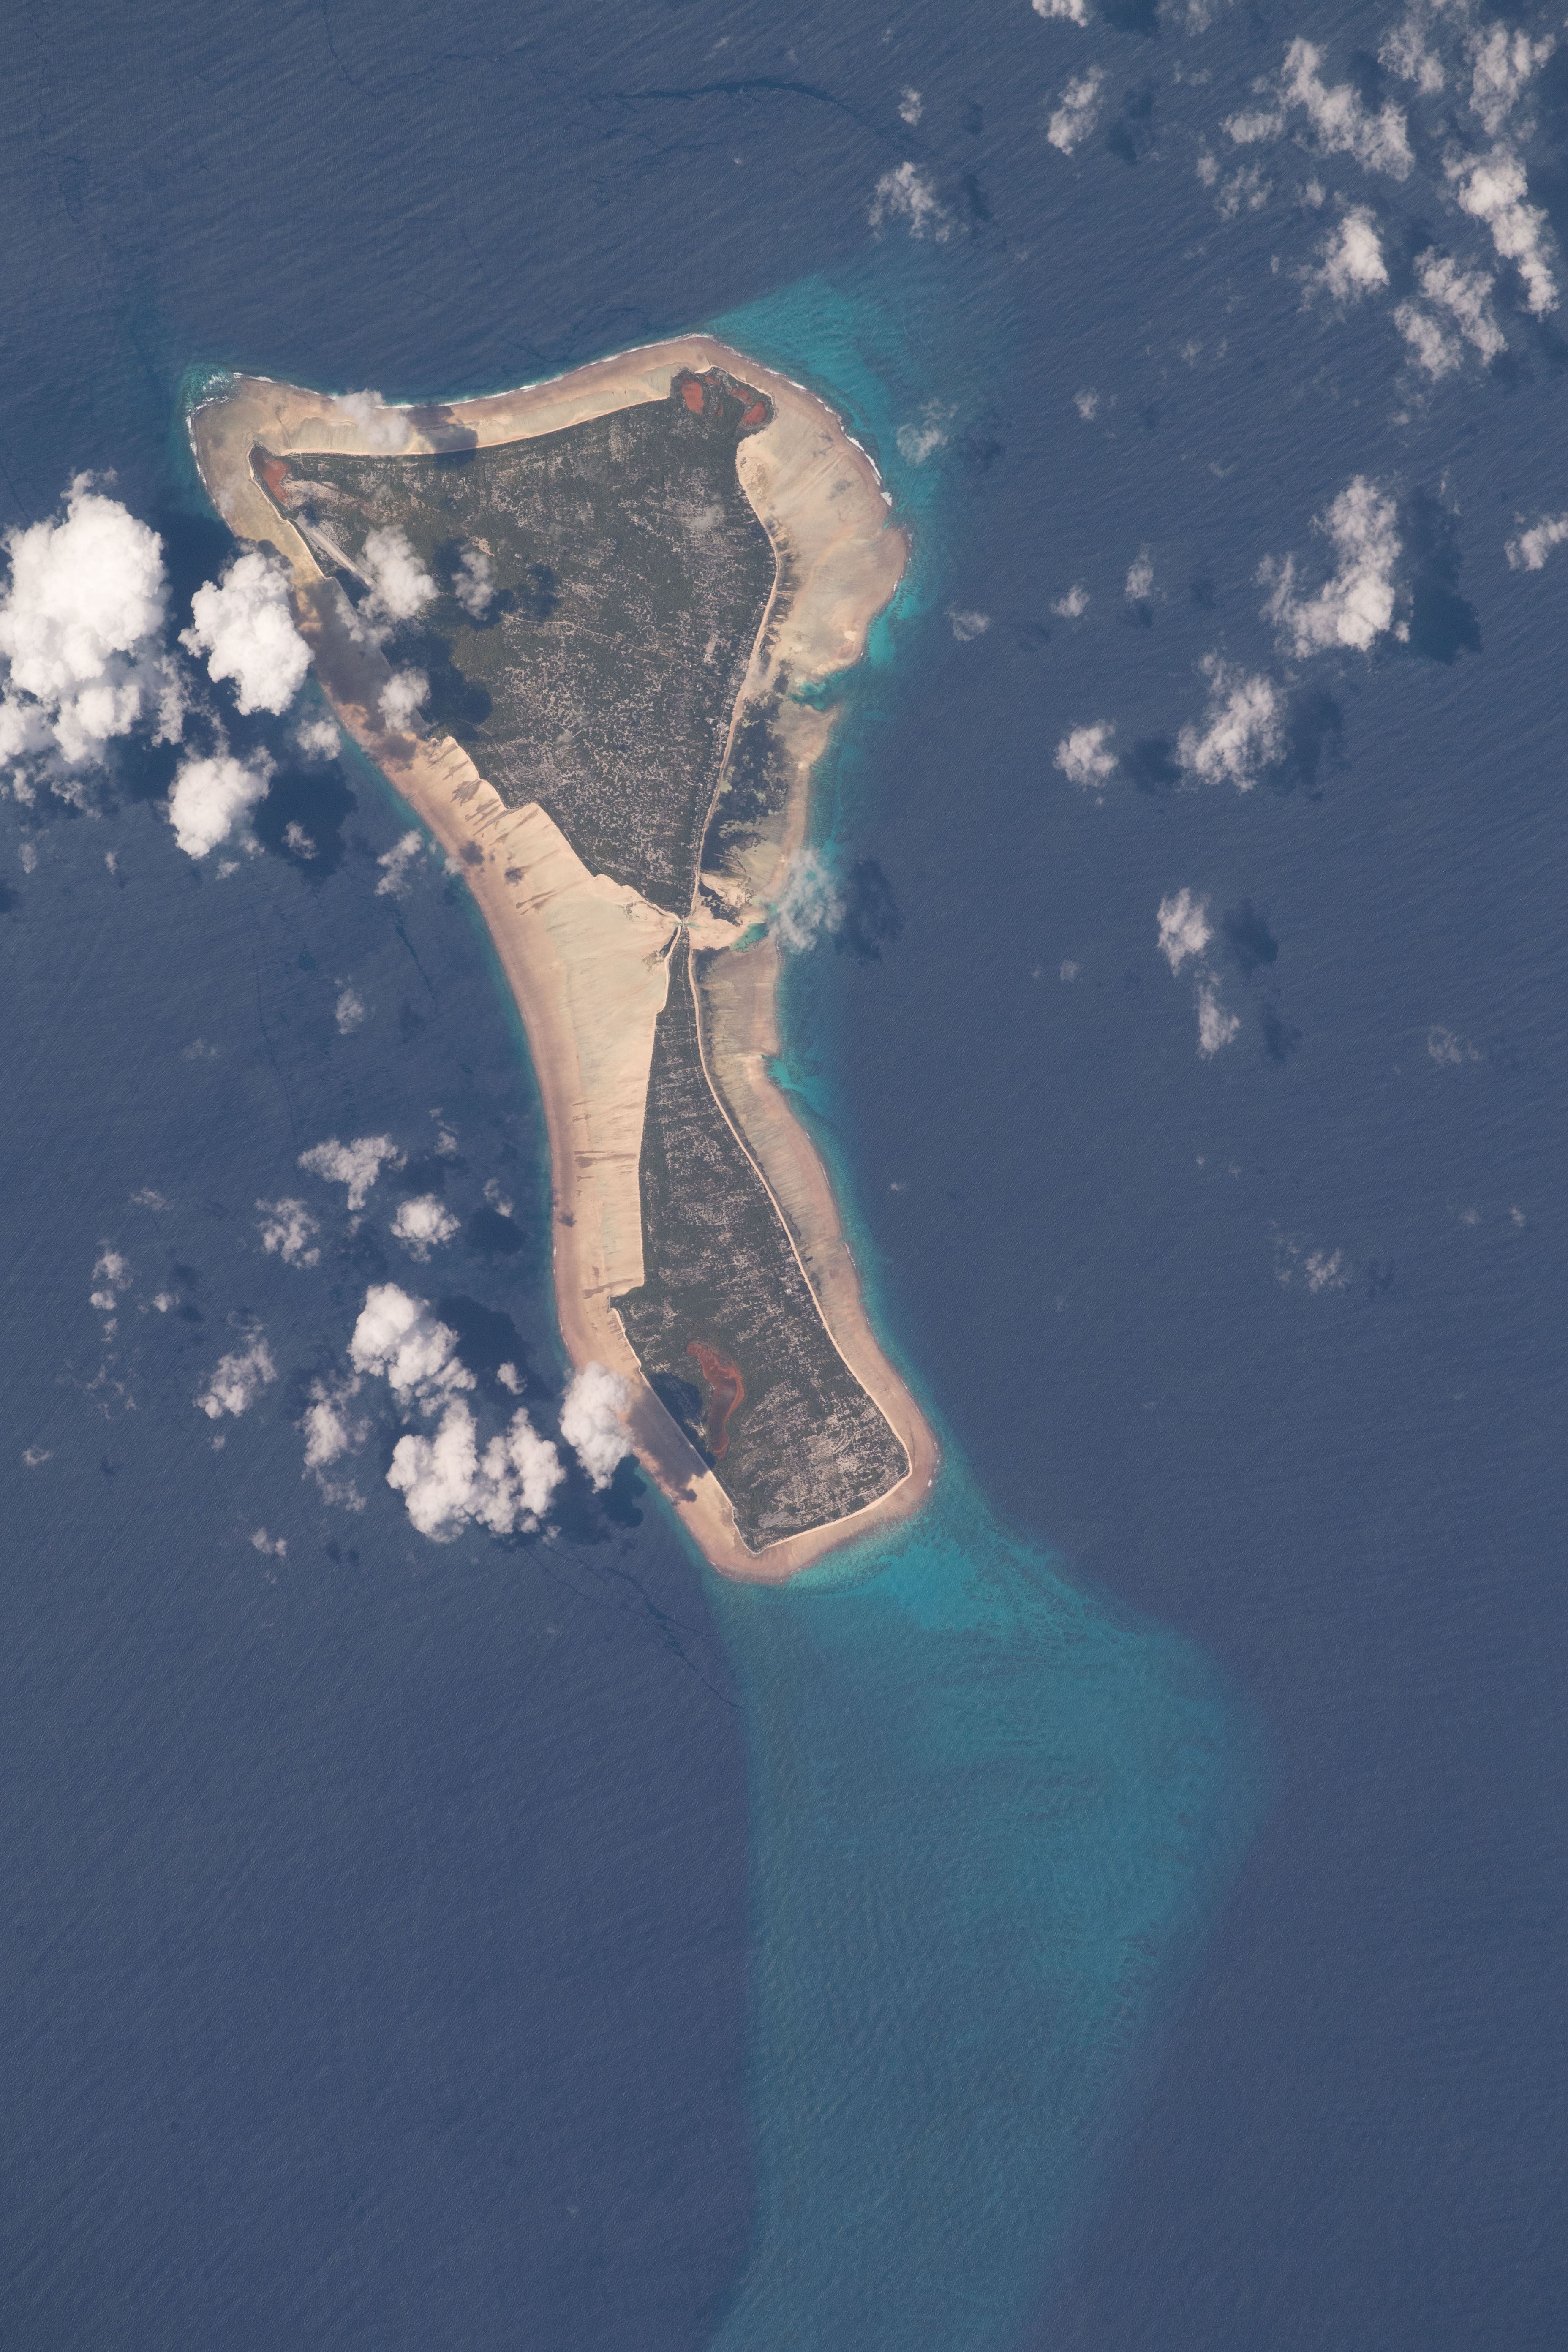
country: KIRIBATI
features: PORT LOTNICZY KURIA
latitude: 0.2
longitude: 173.4
